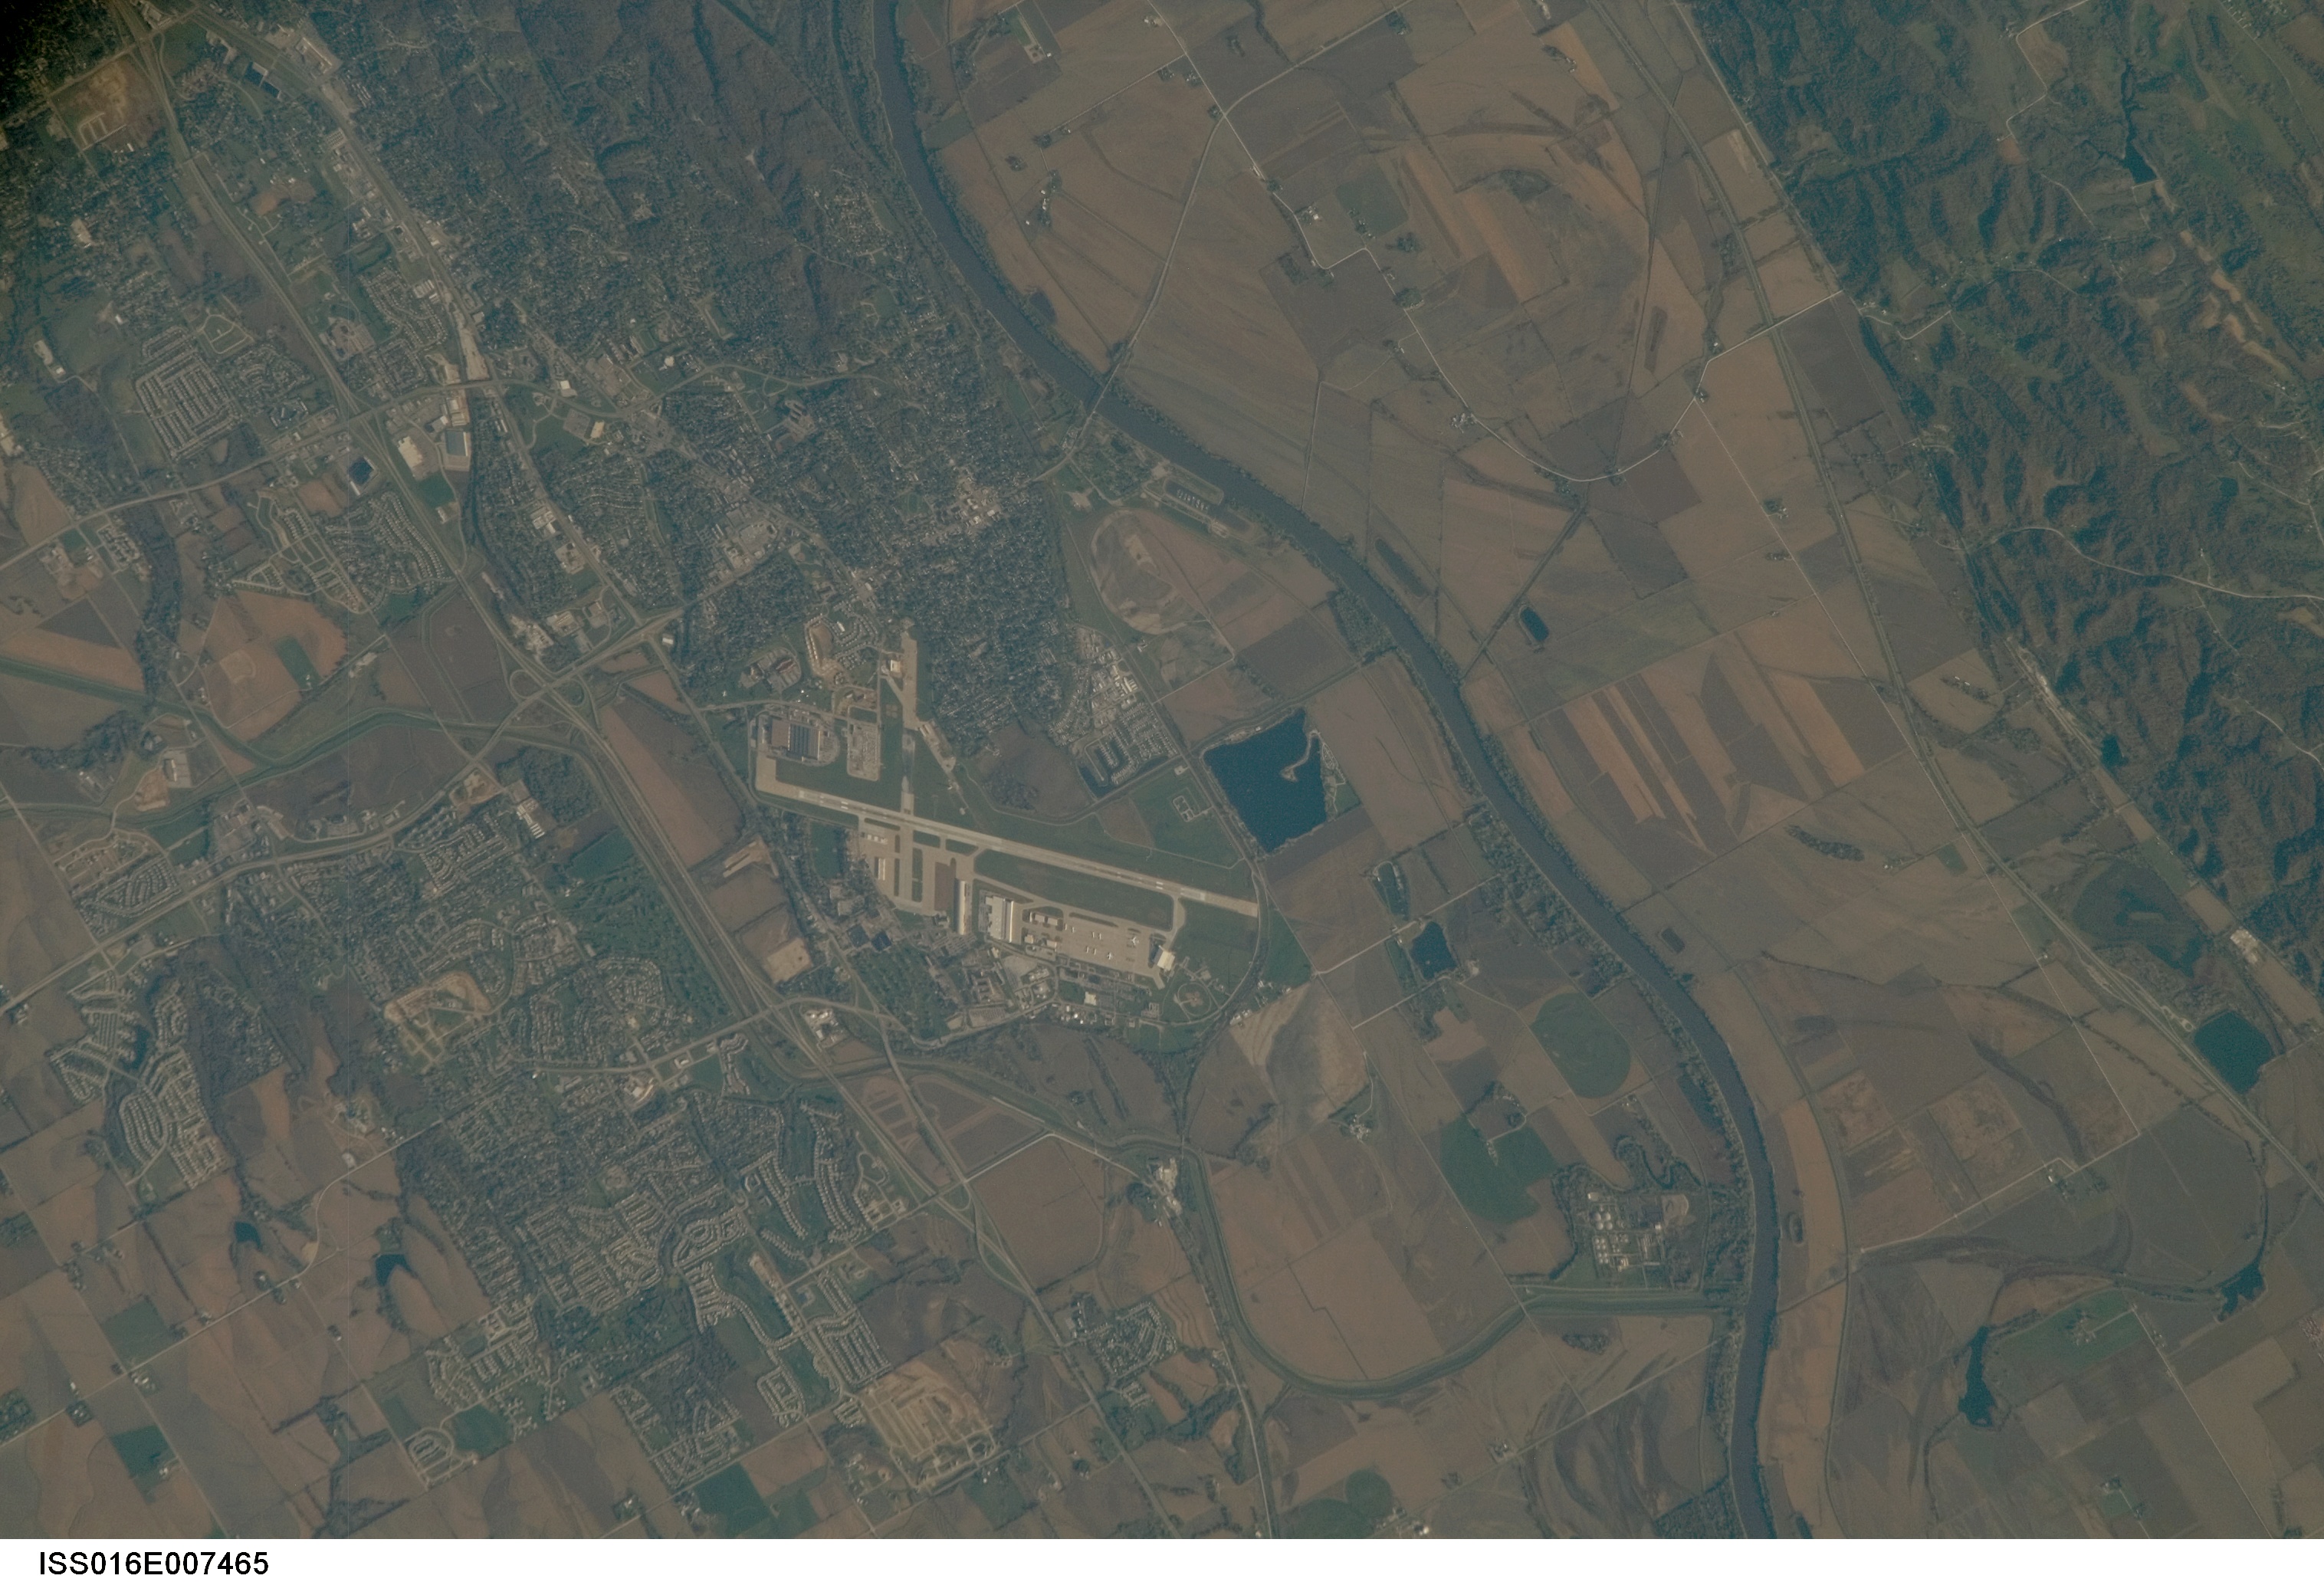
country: USA-NEBRASKA
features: OFFUT AFB, OMAHA, MISSOURI R.
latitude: 41.1
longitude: -95.9
